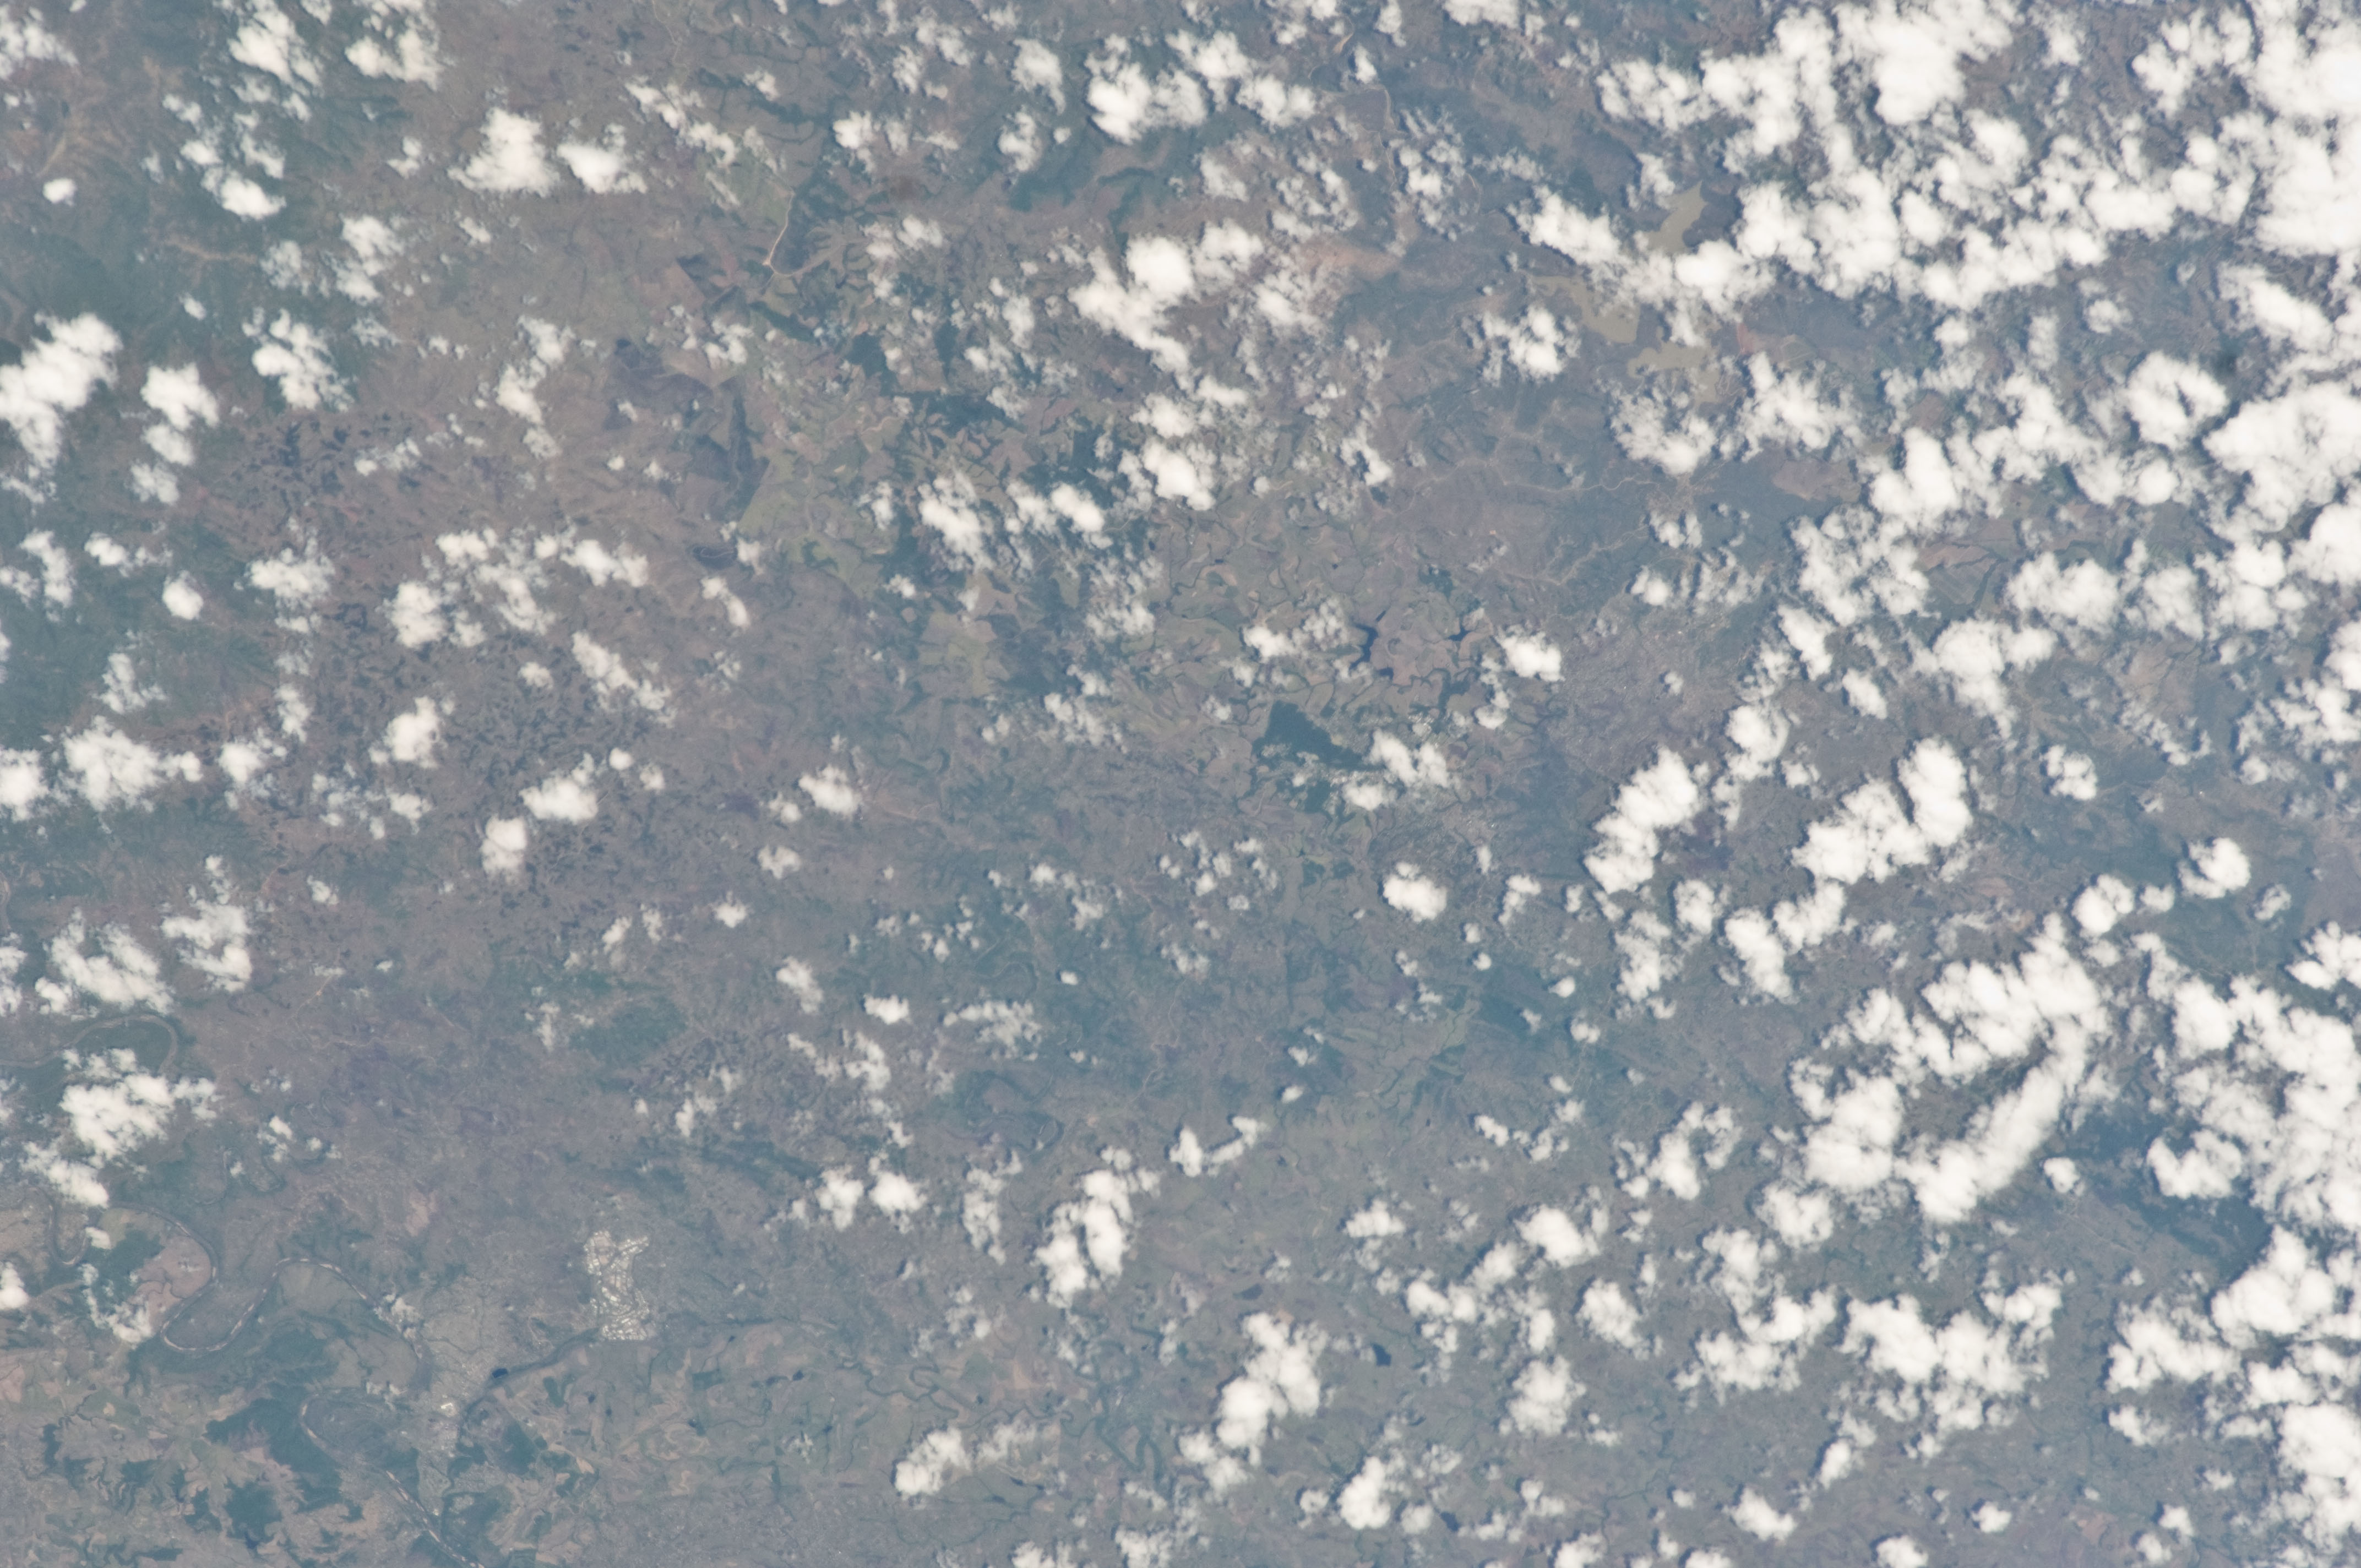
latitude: -28.9
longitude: 31.4
